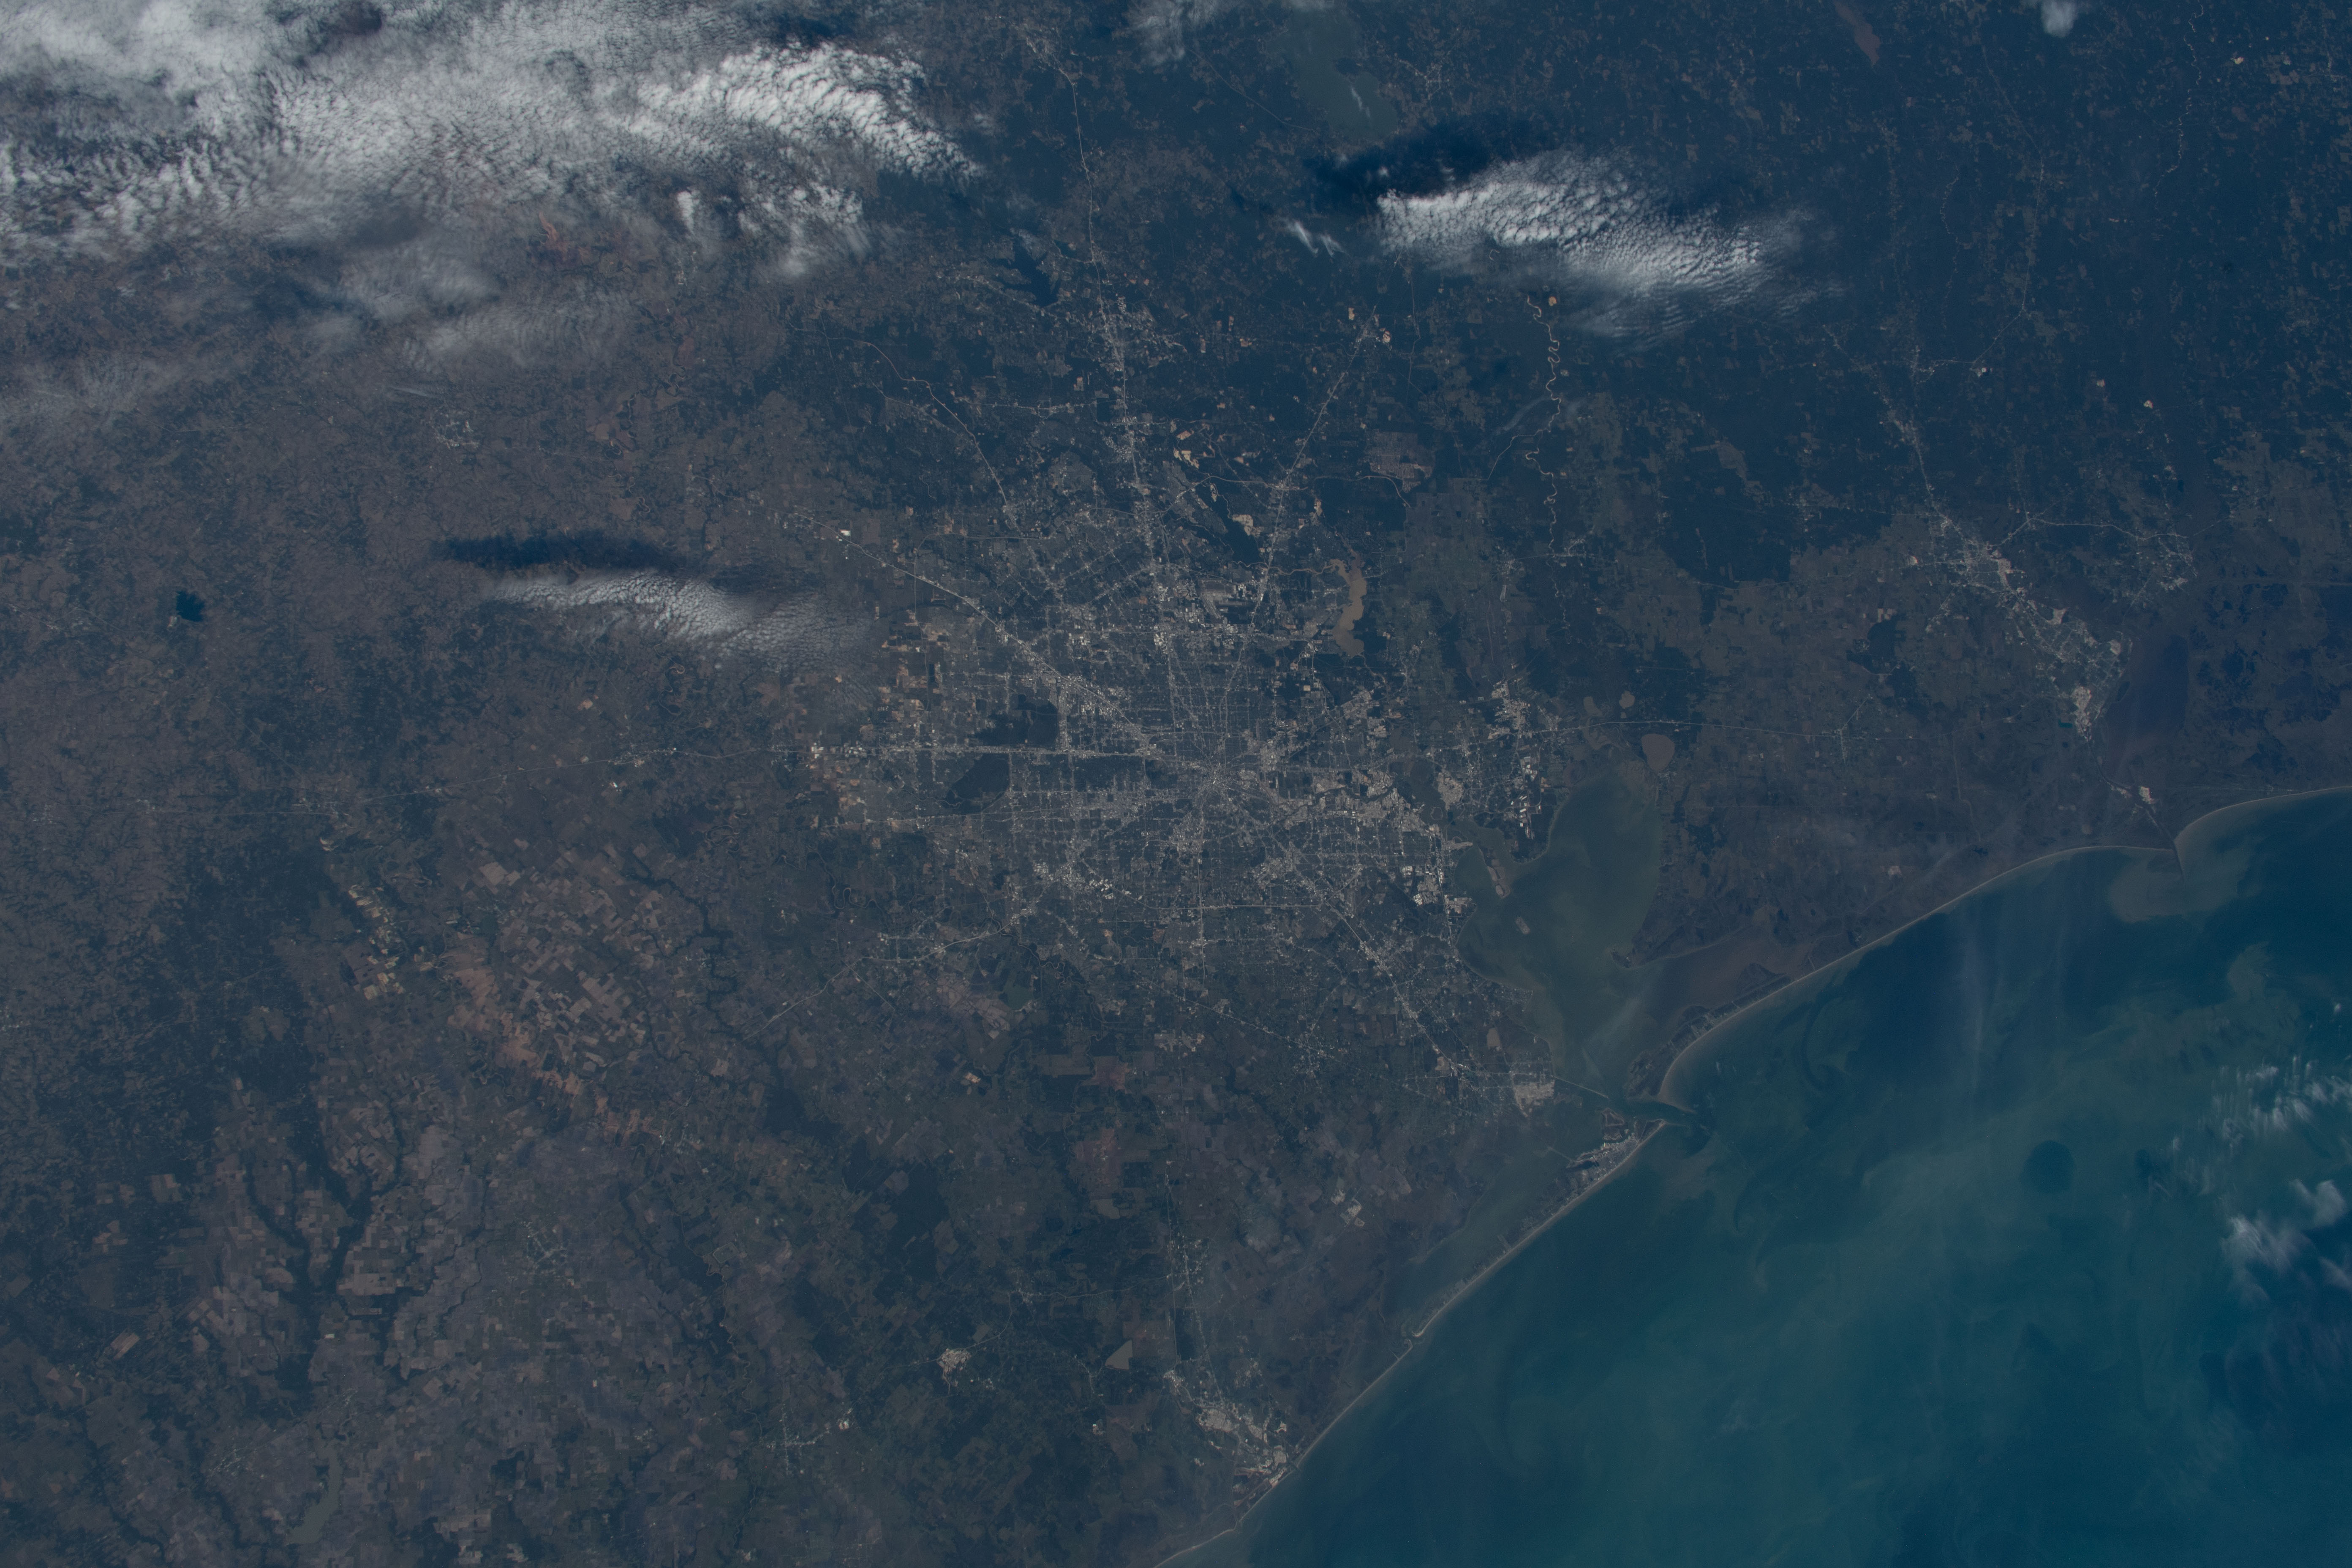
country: USA-TEXAS
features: HOUSTON, GALVESTON BAY
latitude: 30.0
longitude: -95.5
